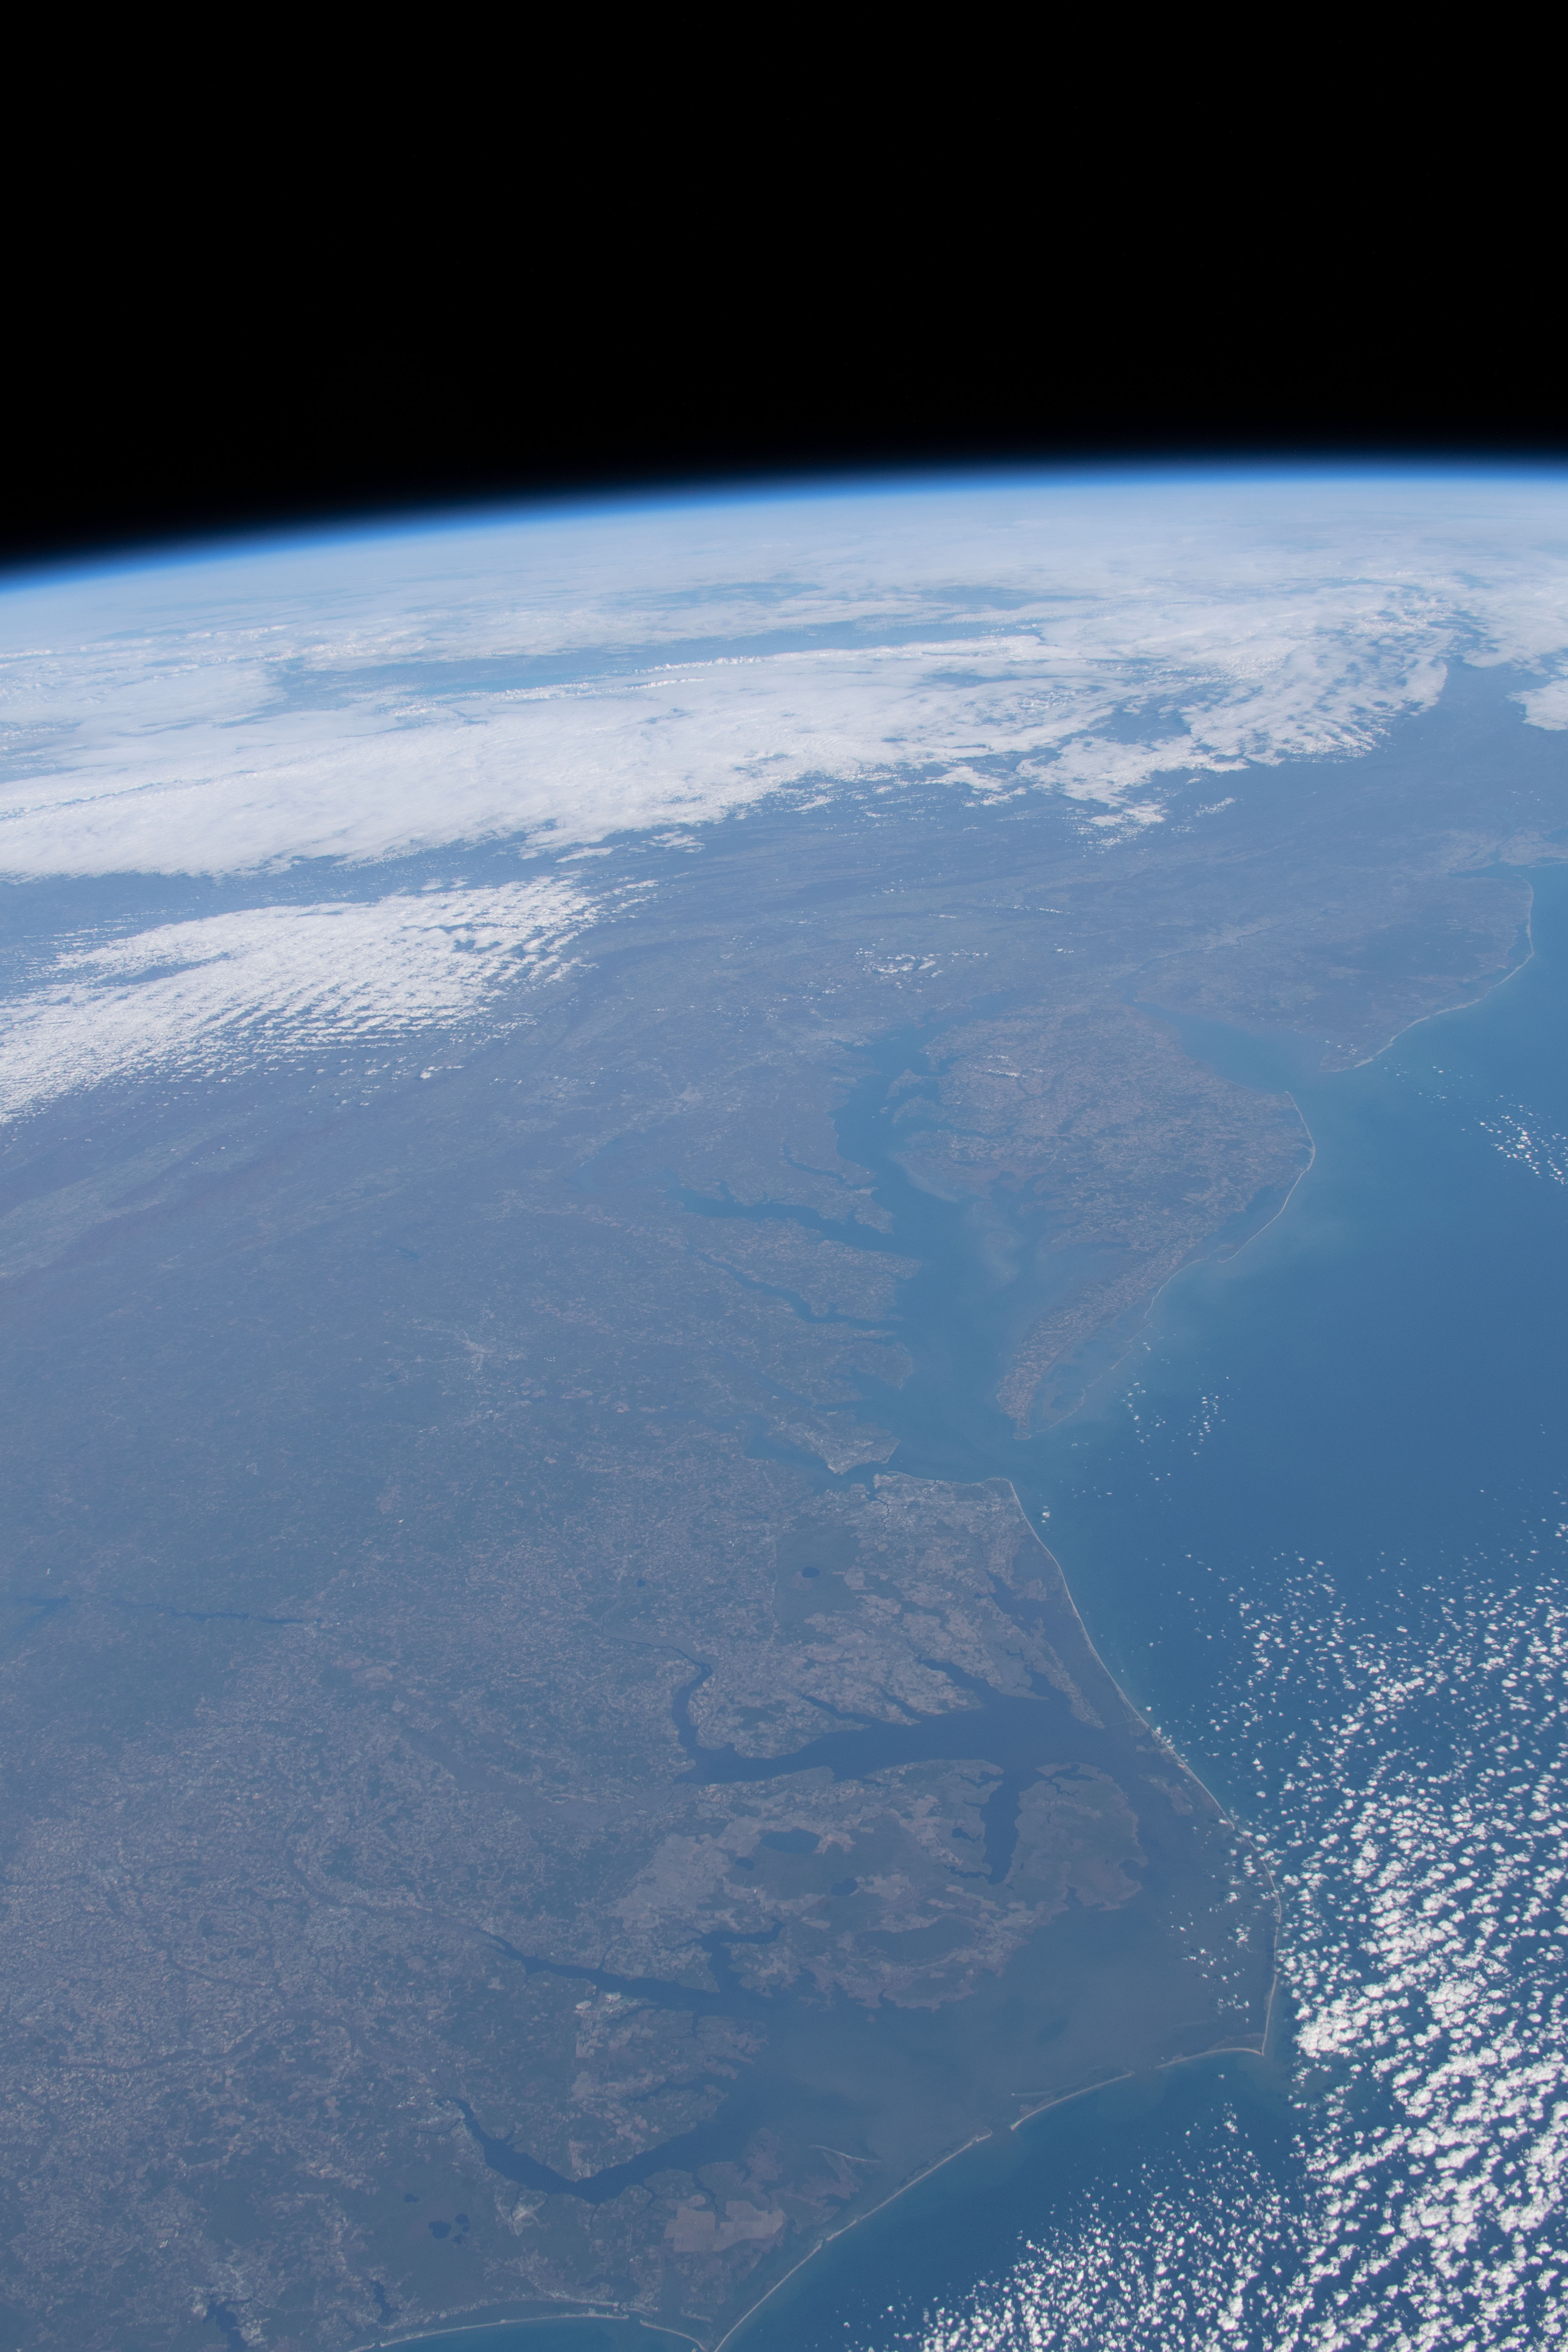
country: USA-MARYLAND
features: CHESAPEAKE BAY, PAMILCO SOUND
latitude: 38.5
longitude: -76.5
